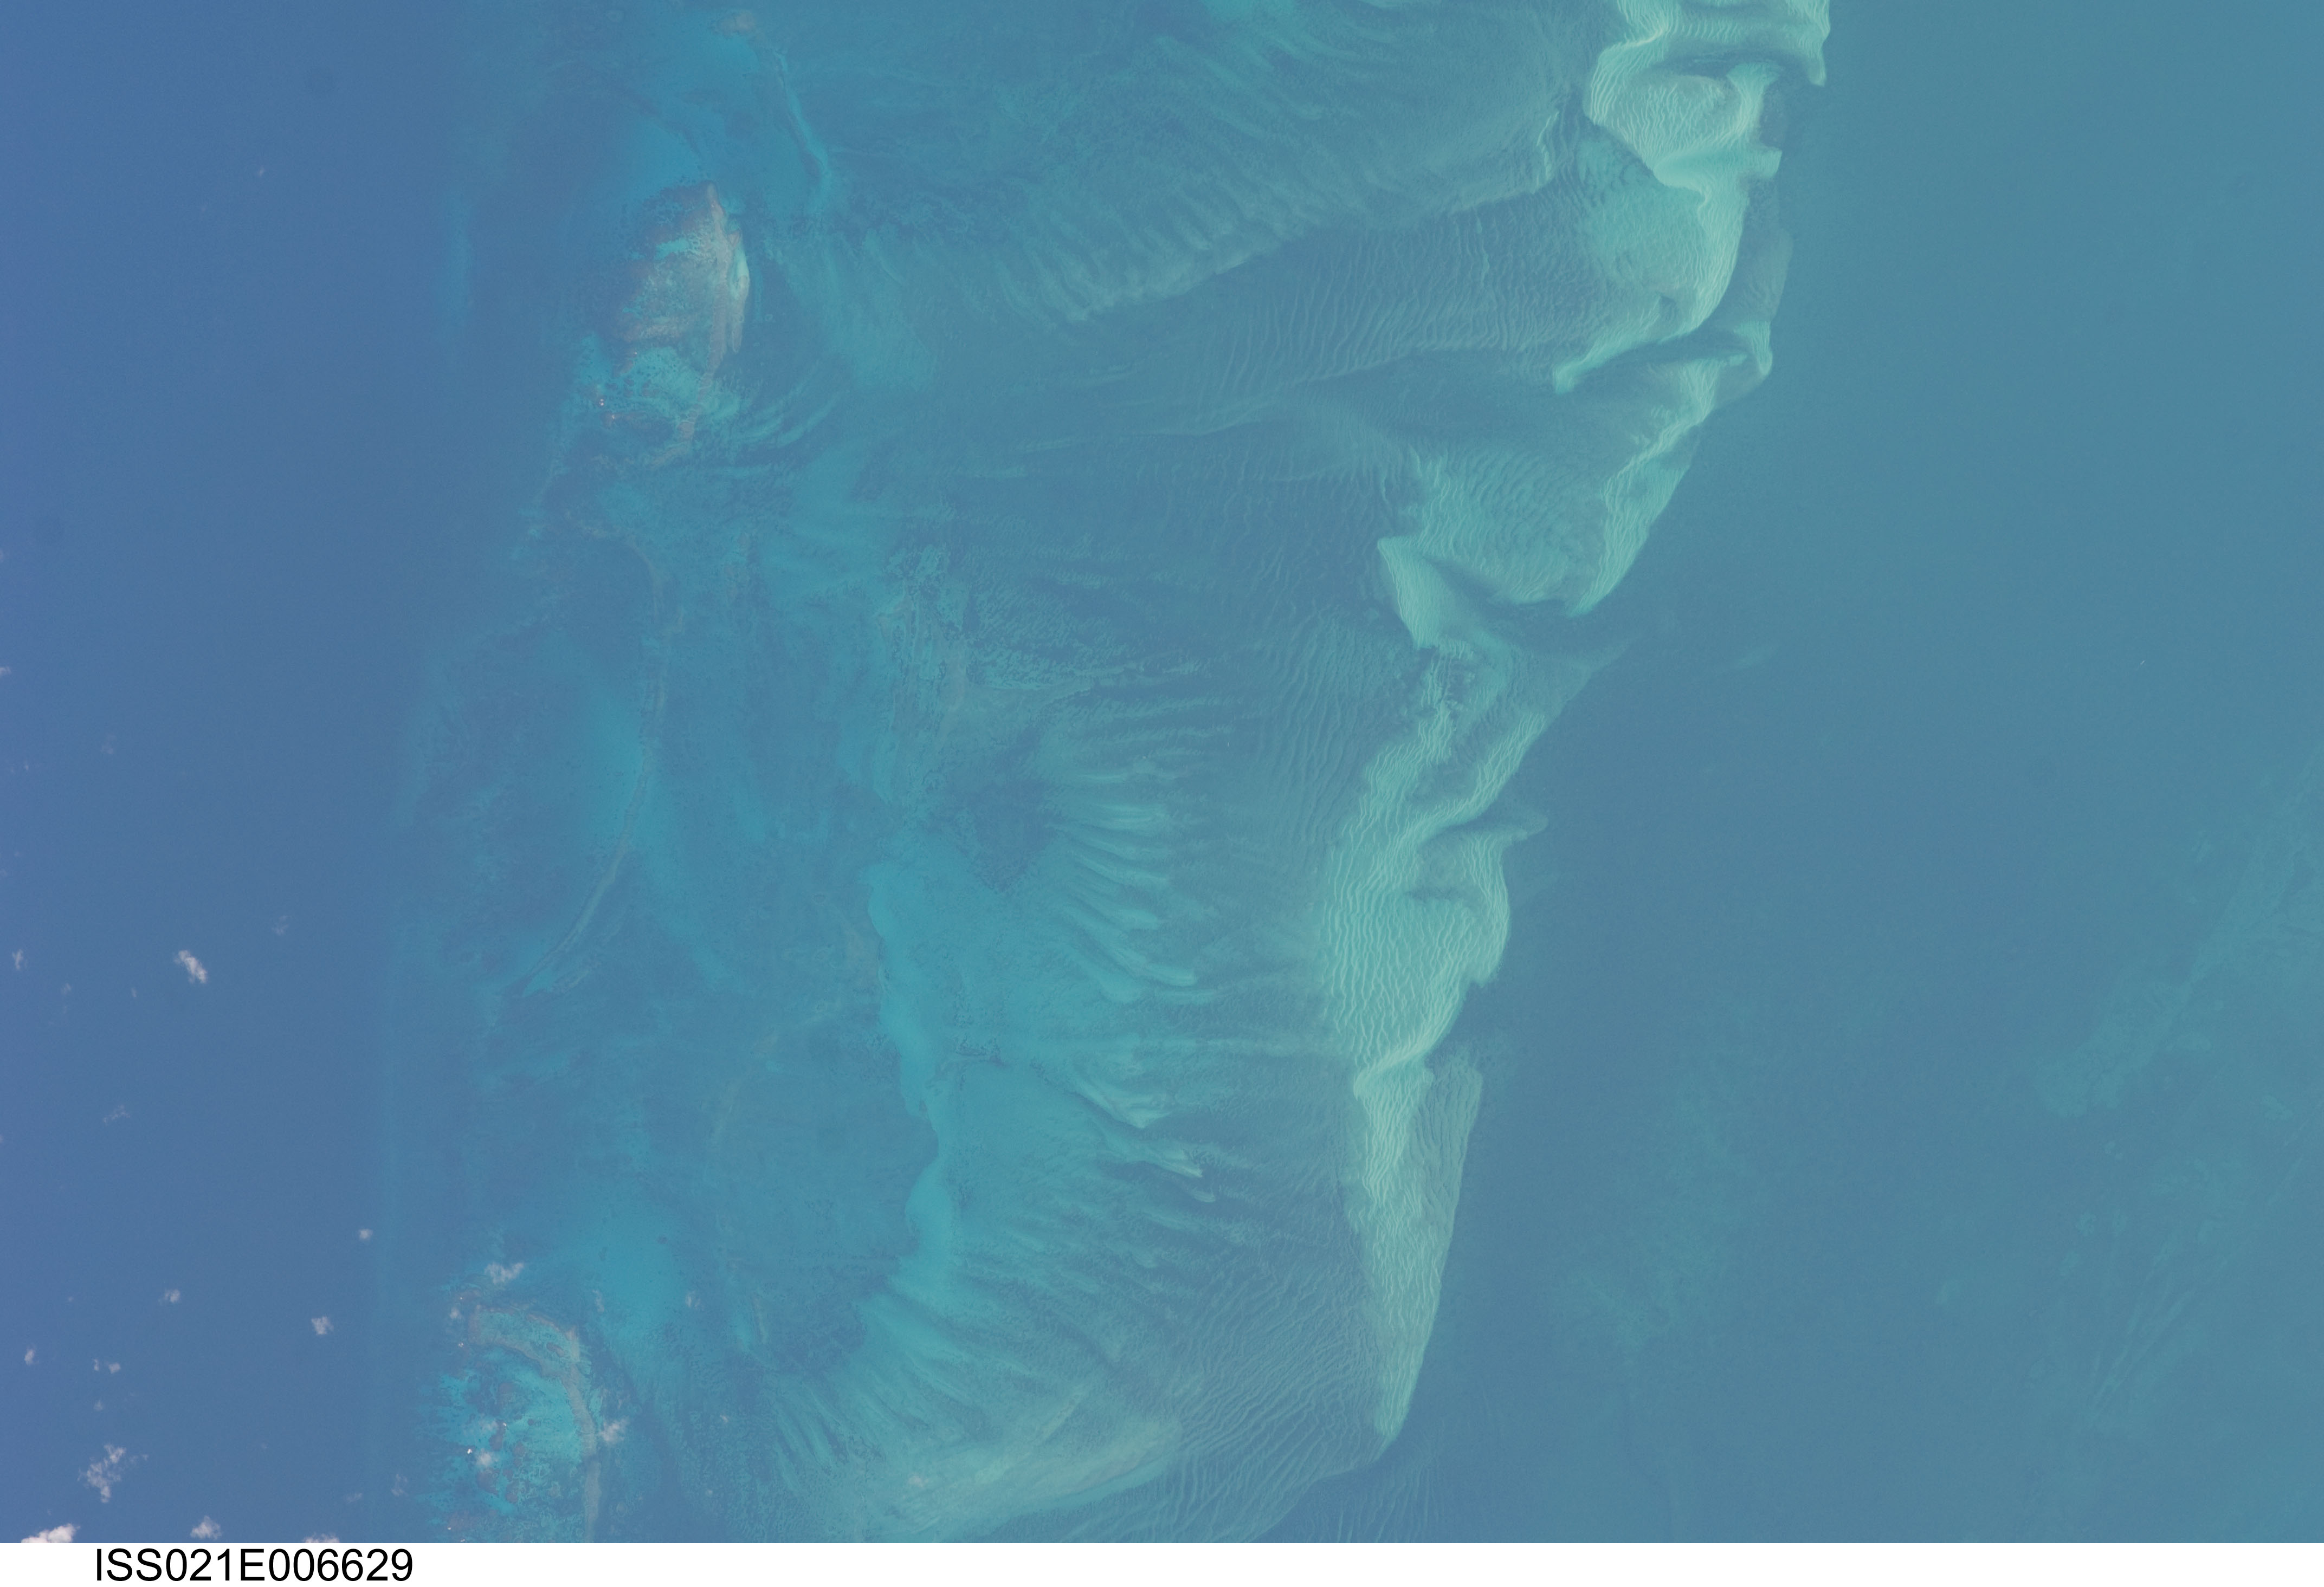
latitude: 27.3
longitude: -78.6
